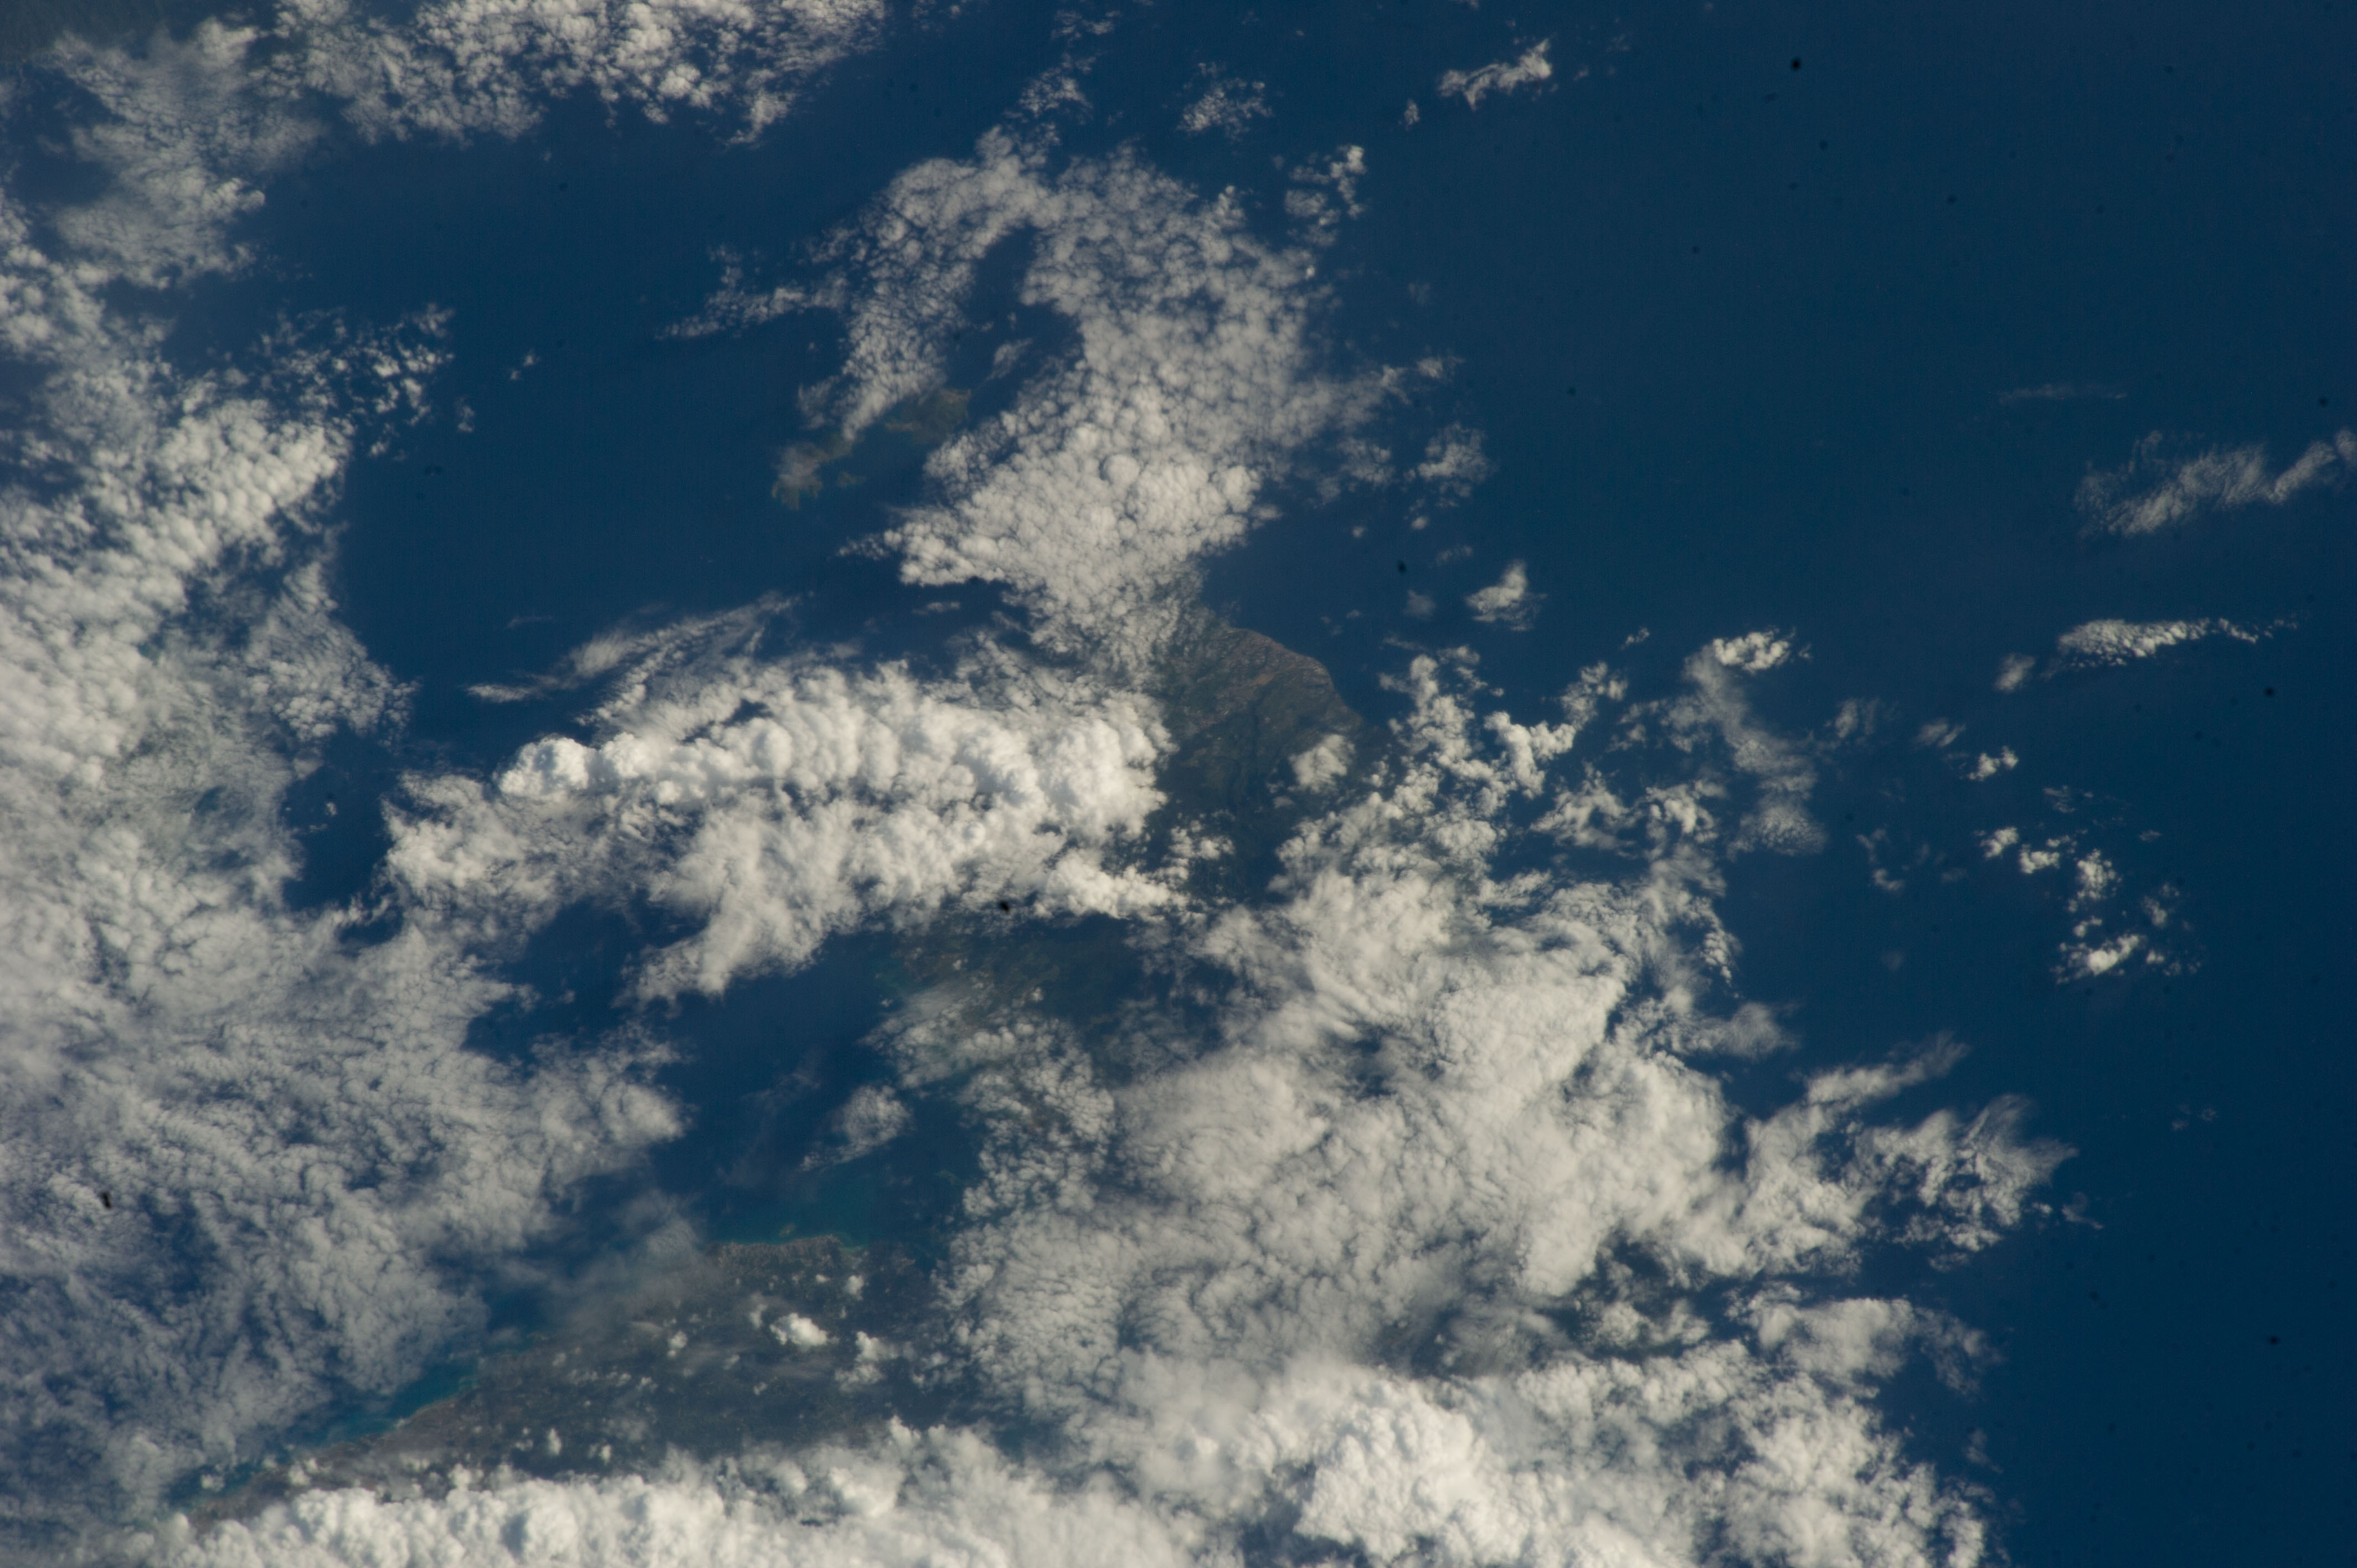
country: LESSER_ANTILLES
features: GUADALUPE ISLAND, MOUNTAINS, BAIE-MAHAULT, POINTE-A-PITRE
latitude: 16.0
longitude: -61.7
